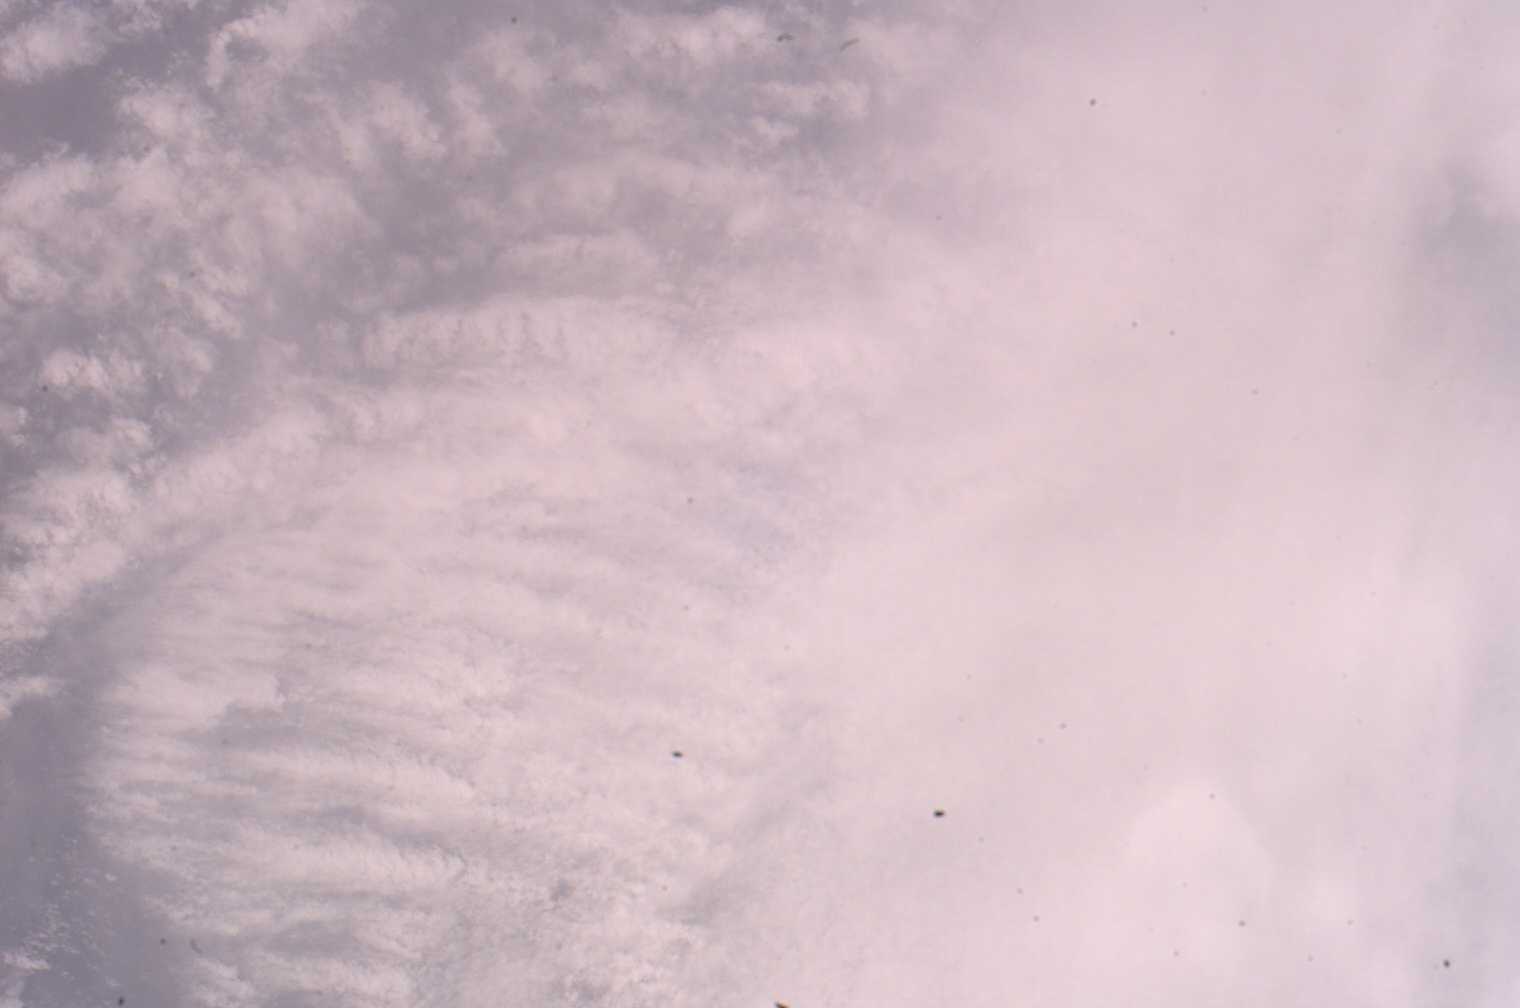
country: INDIAN OCEAN
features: TROPICAL CYCLONE CARINA
